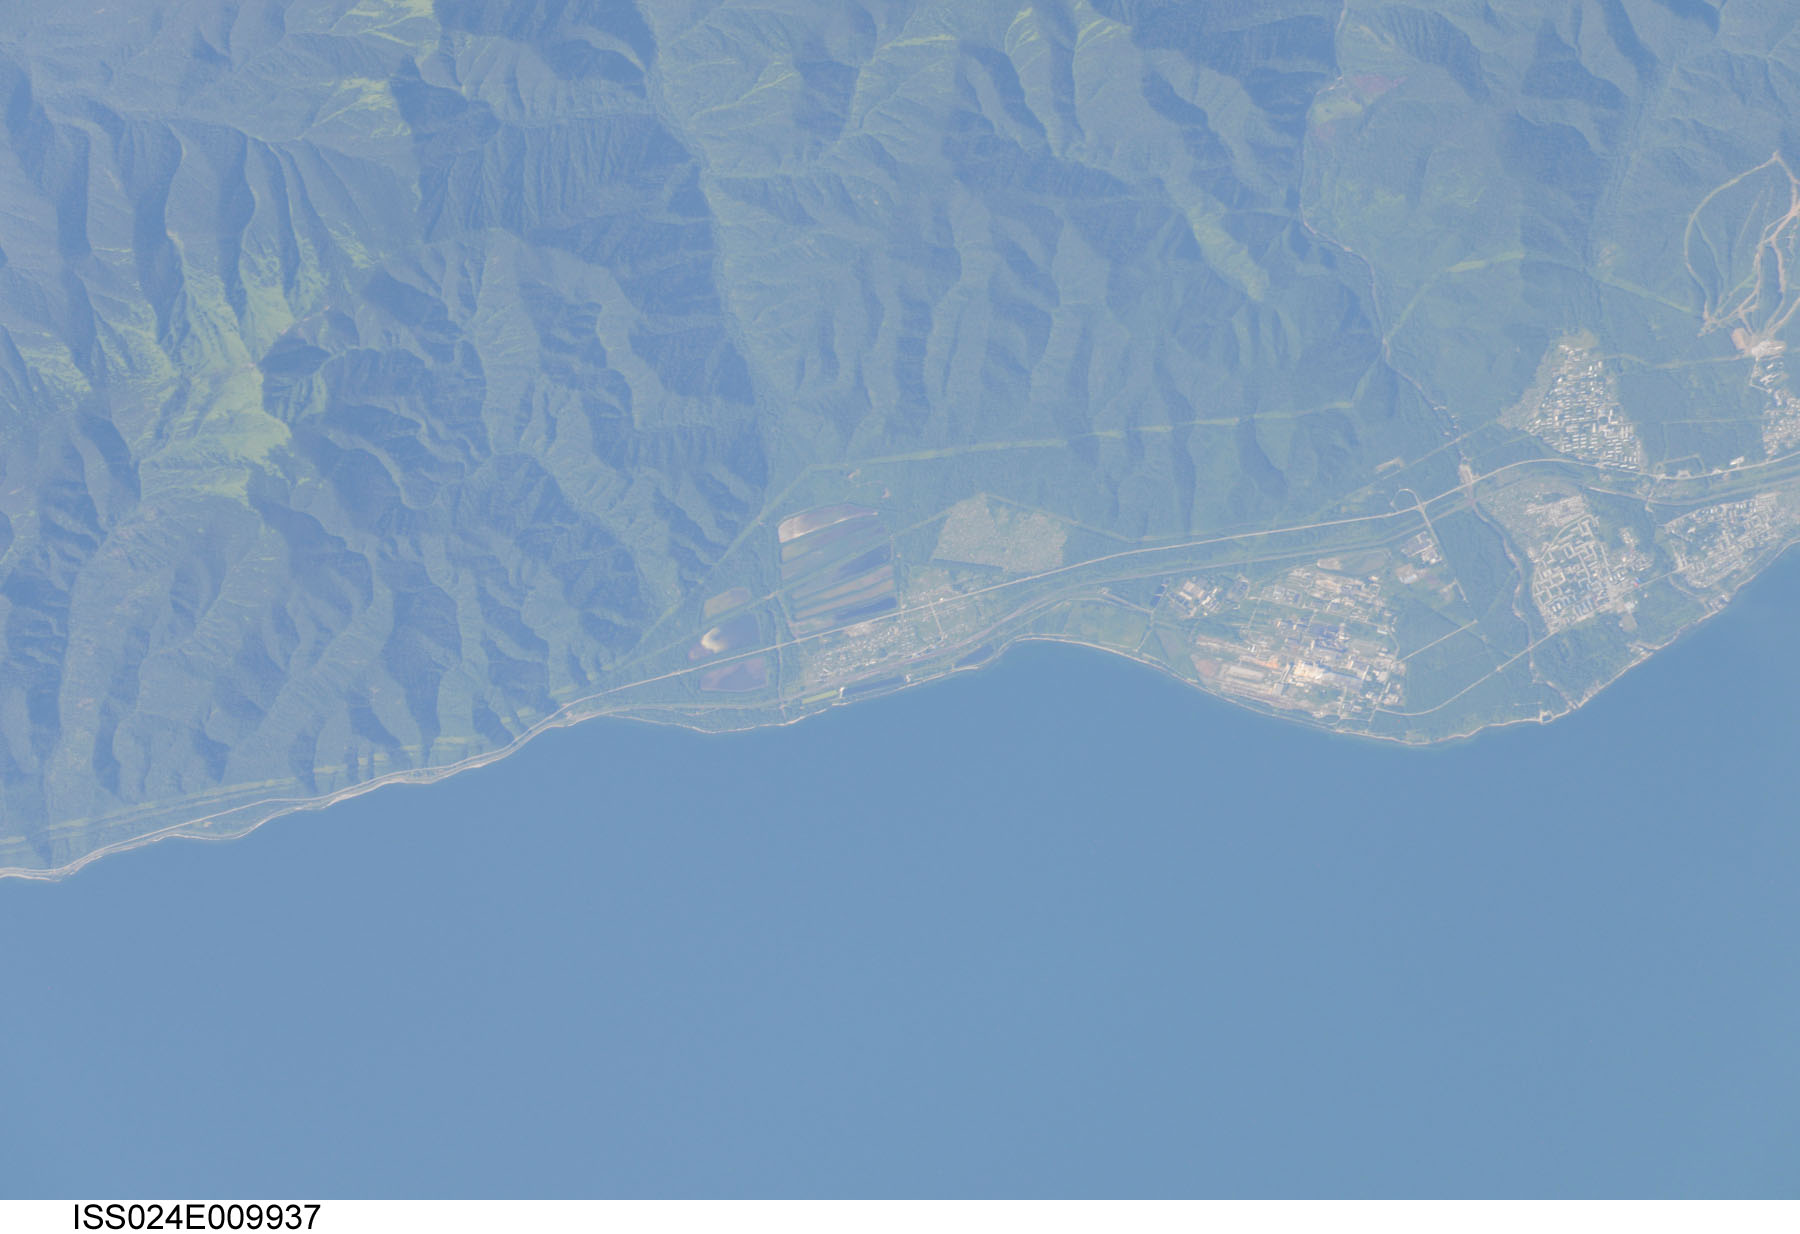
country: RUSSIAN FEDERATION
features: SW. LAKE BAIKAL, HAZE
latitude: 51.5
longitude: 104.2
